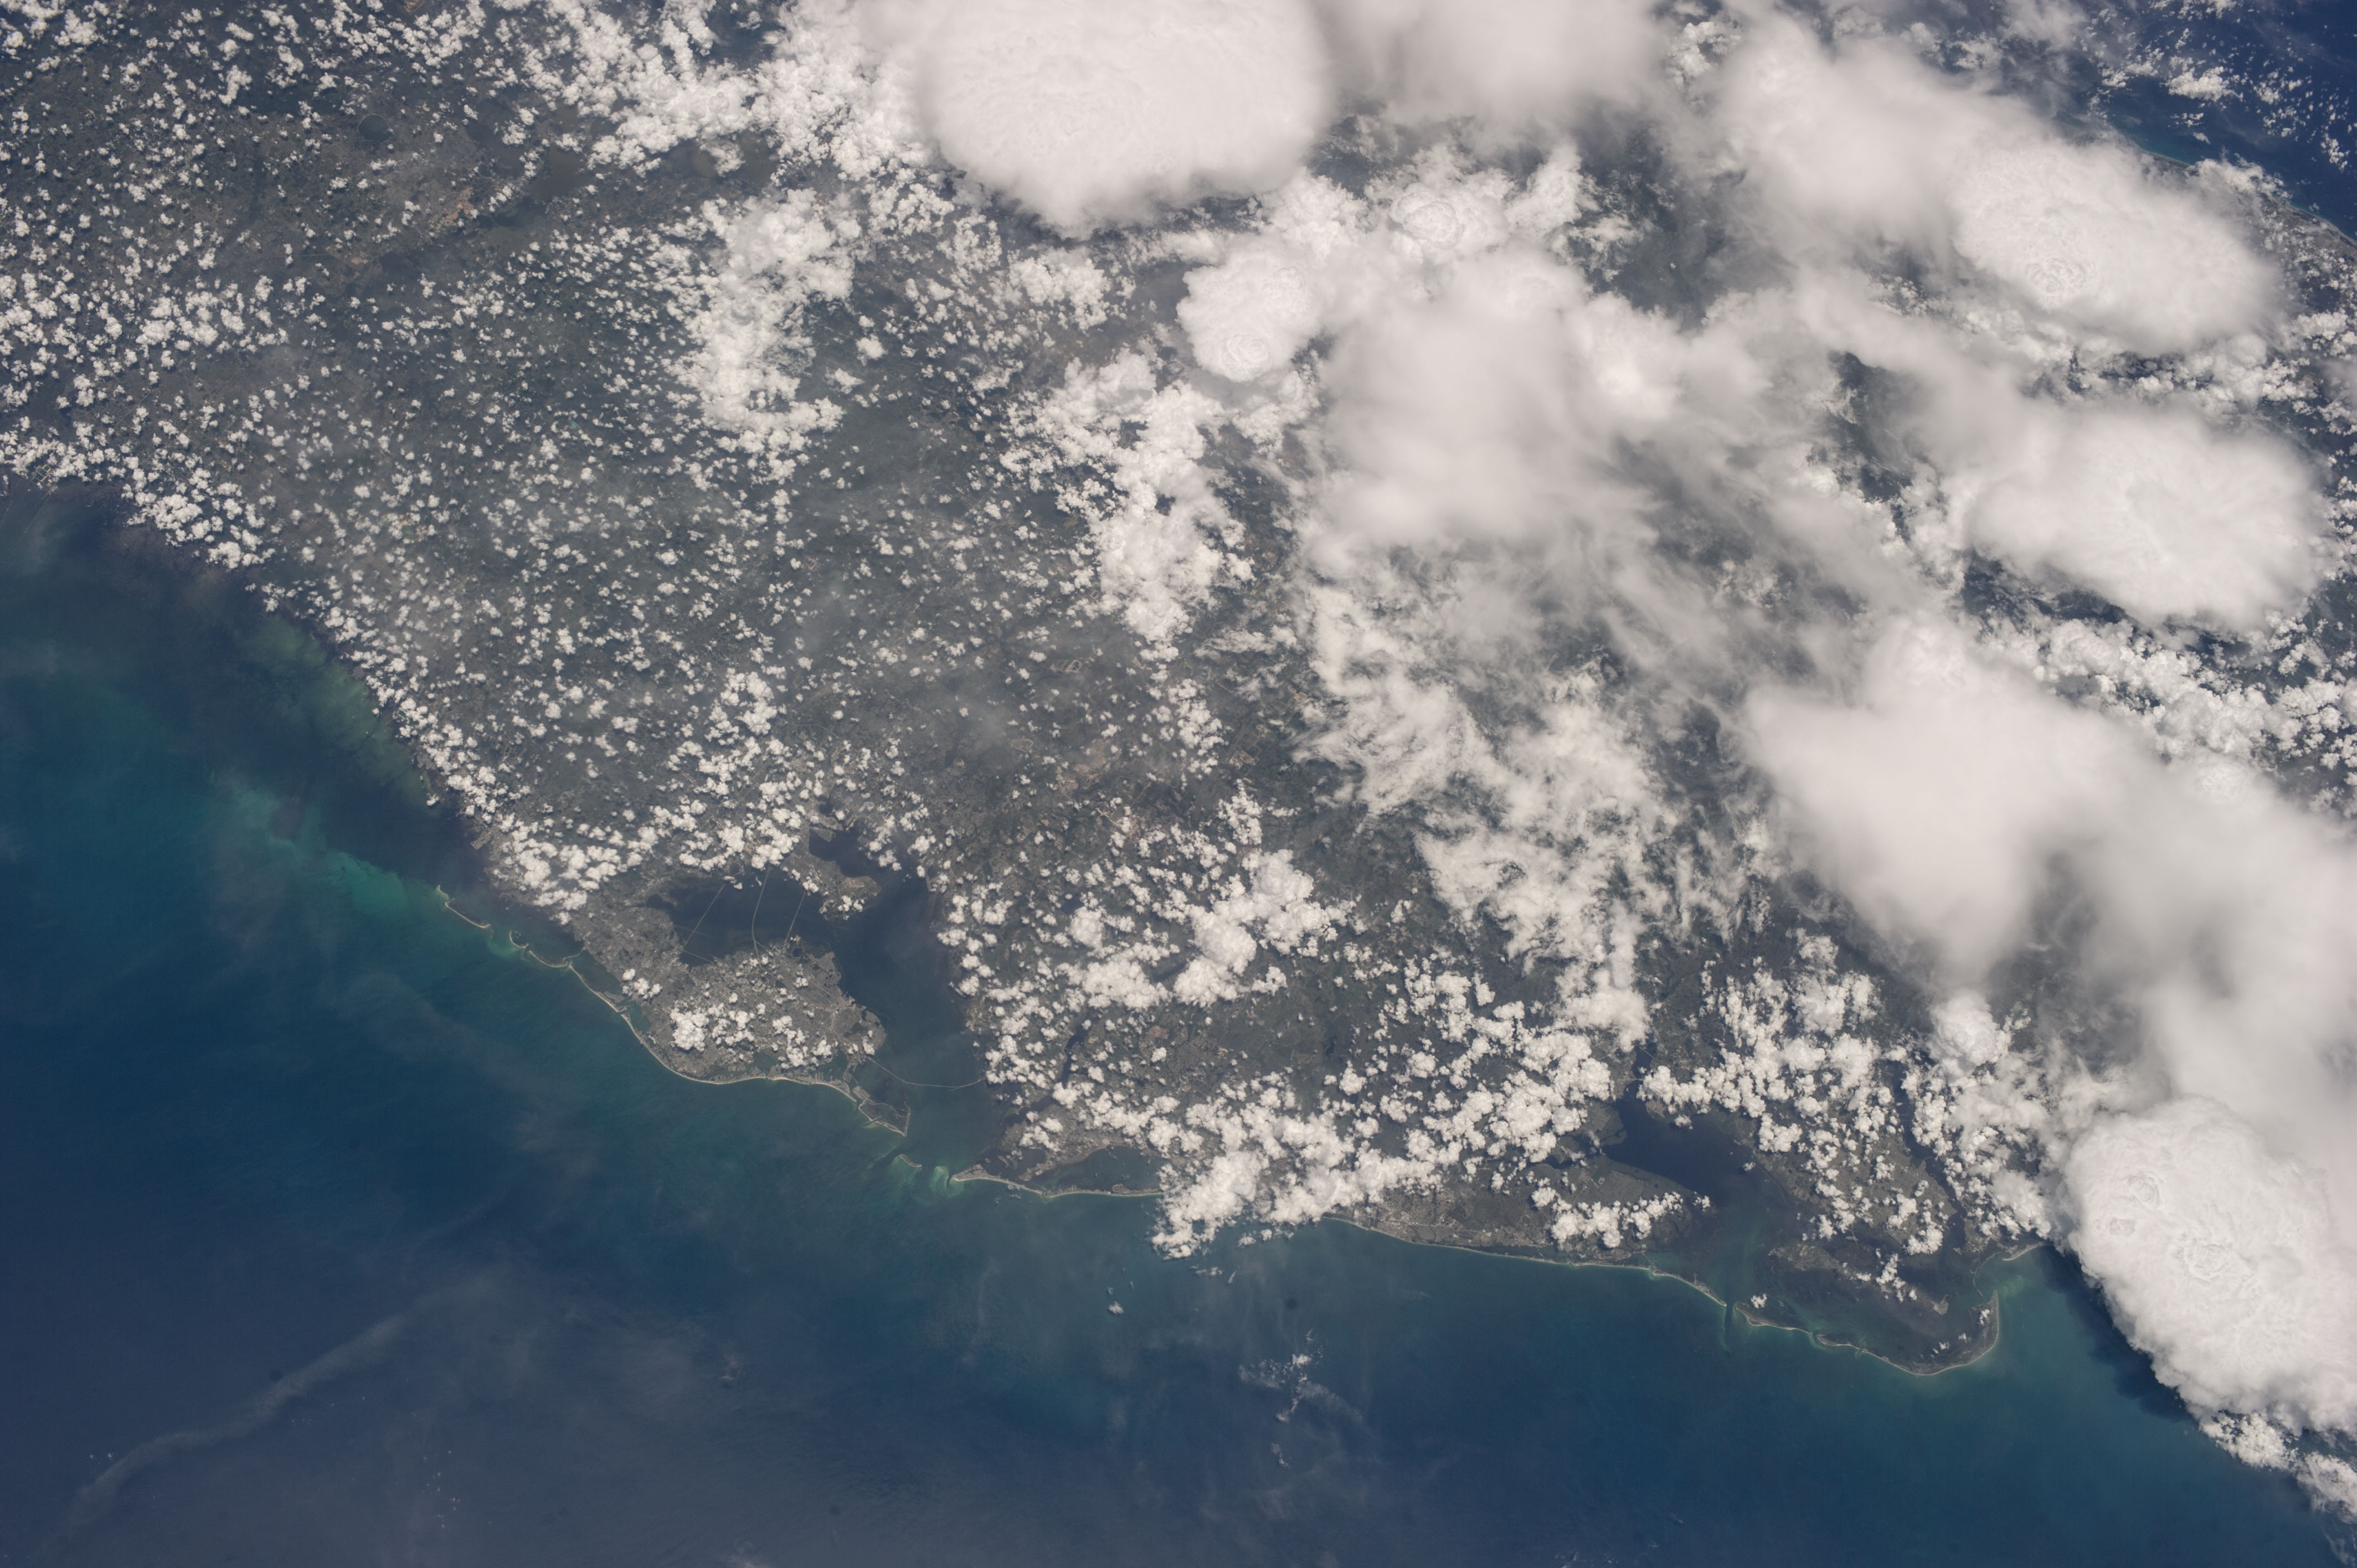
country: USA-FLORIDA
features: GULF OF MEXICO,ST PETERSBURG,CHAROLETTE HARBOR PRESERVE STATE PARK,CHARLOTTE HARBOR,CHARLOTTE HARBOR ESTUARY,FLORIDA,CLEARWATER,TAMPA BAY,TAMPA
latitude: 27.5
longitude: -82.0
